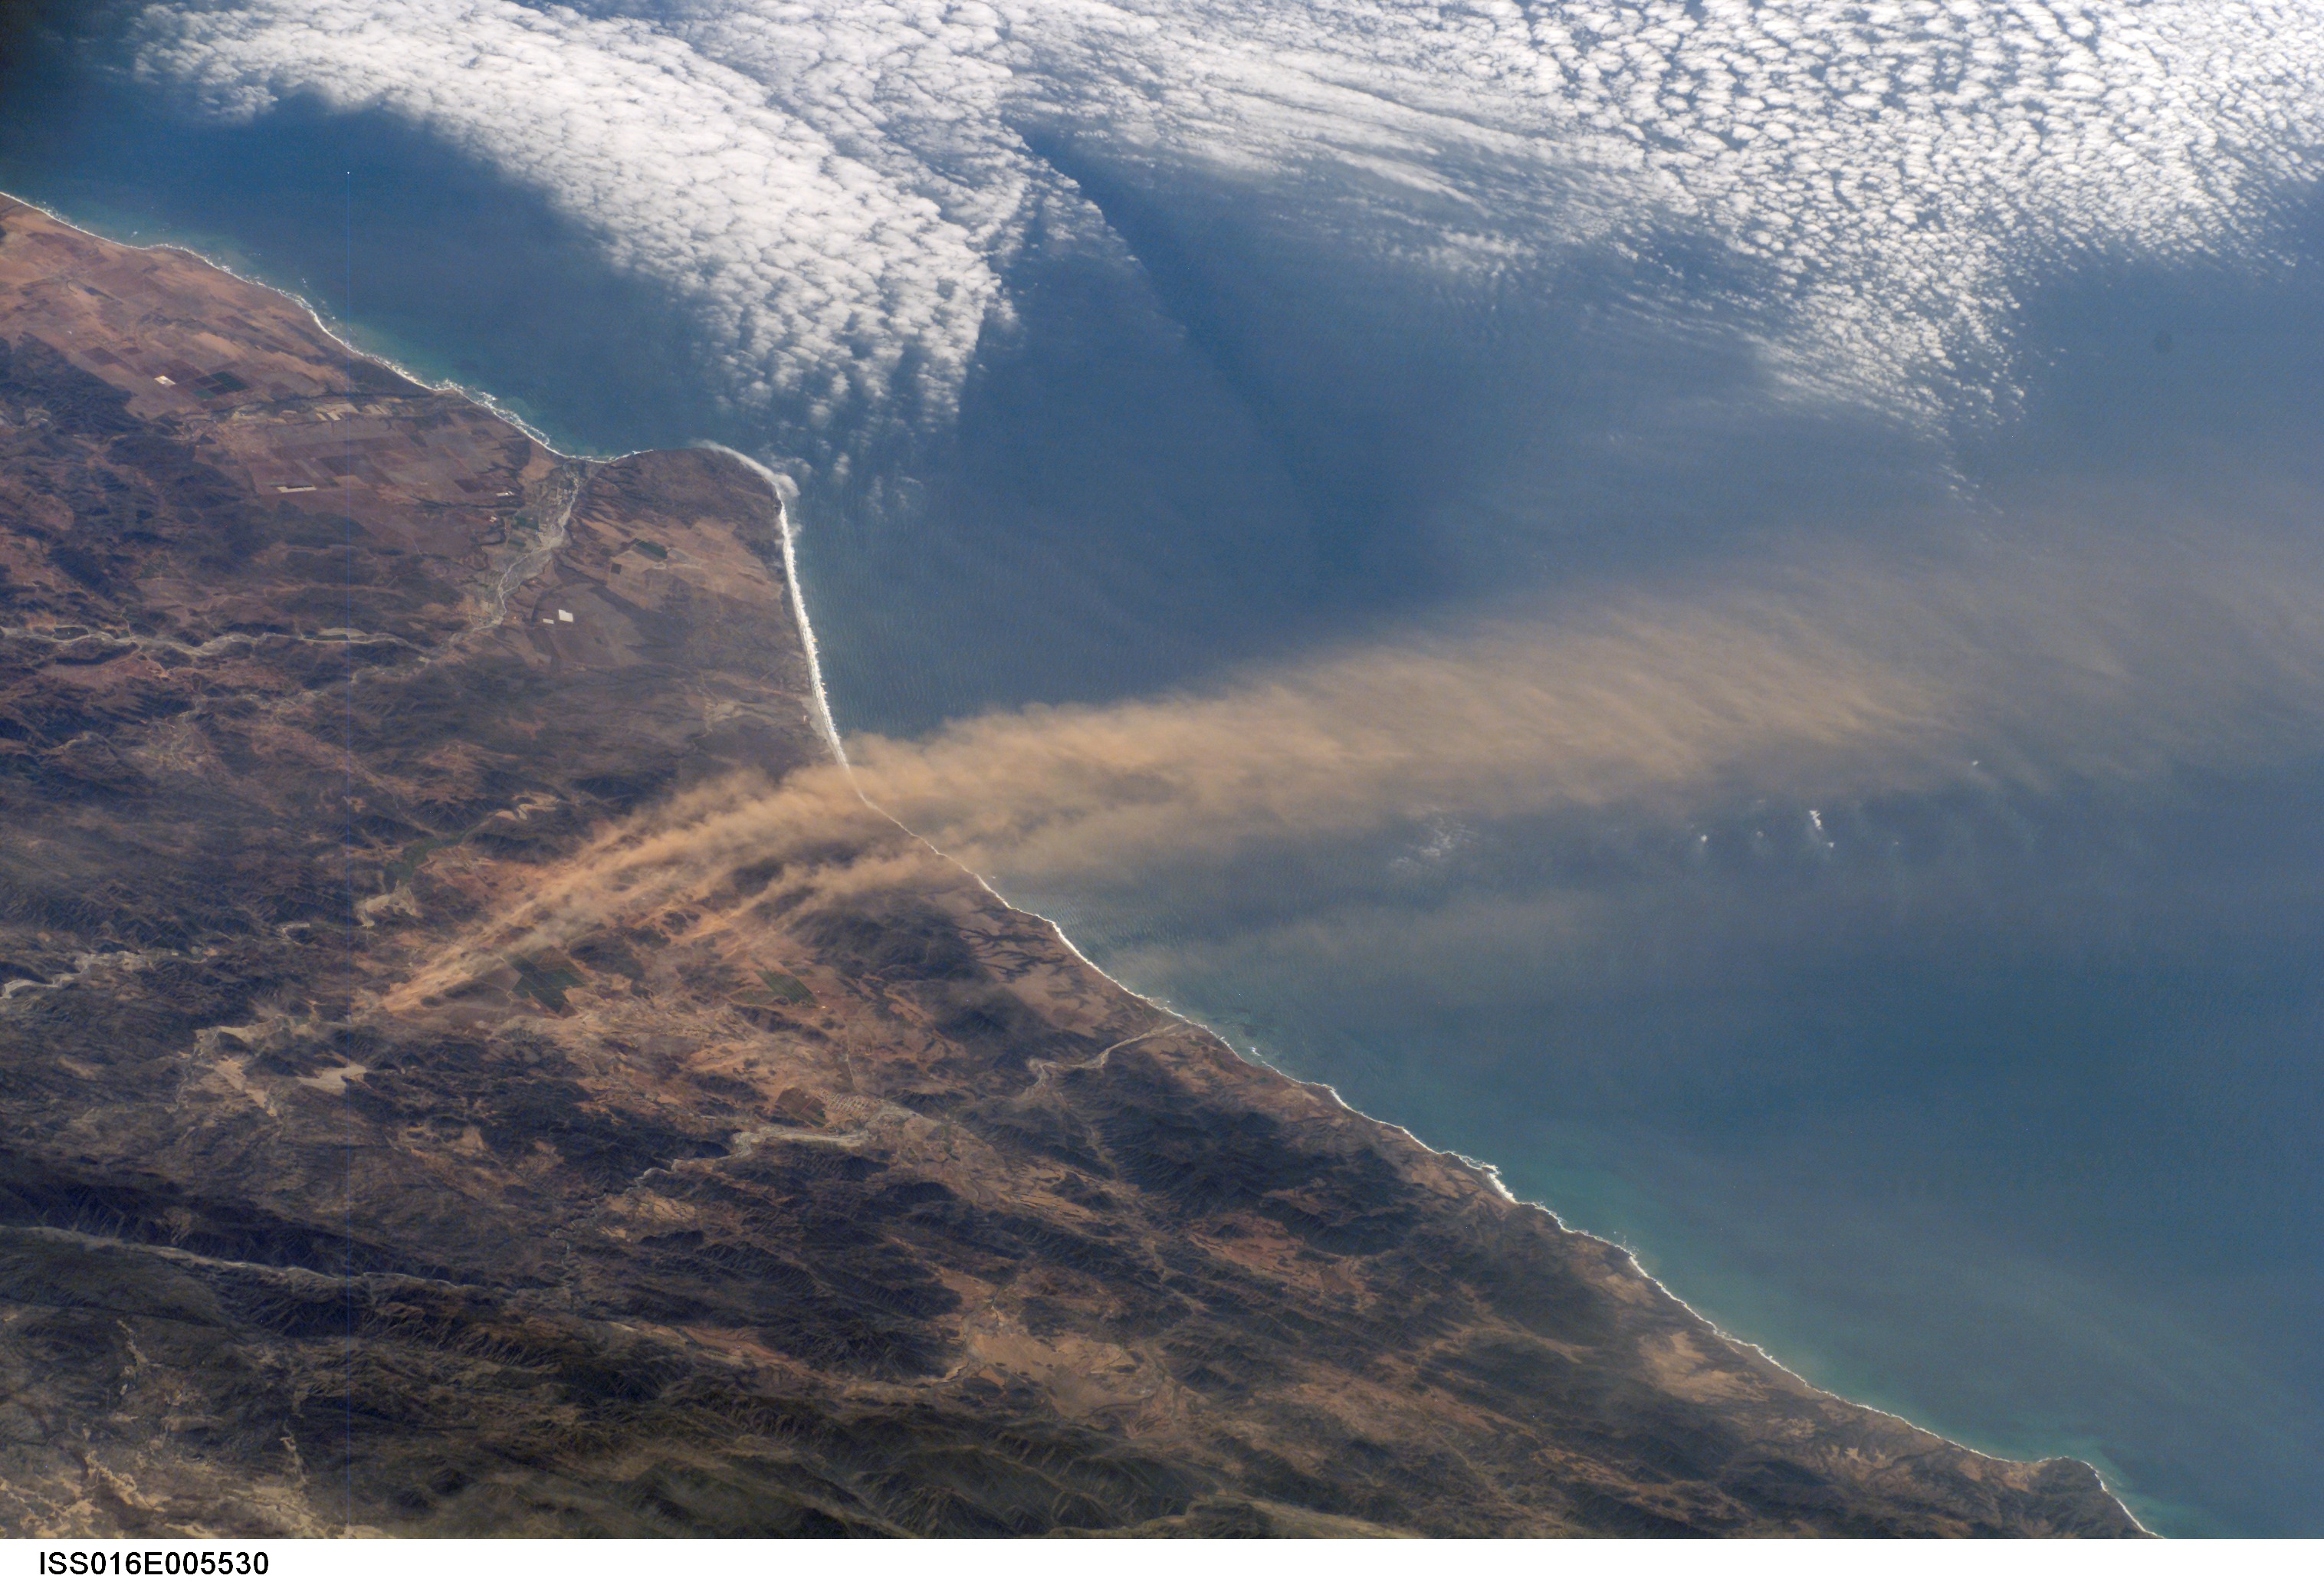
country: MEXICO
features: DUST PLUMES N. OF CAPE COLNETT
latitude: 31.0
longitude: -116.5
